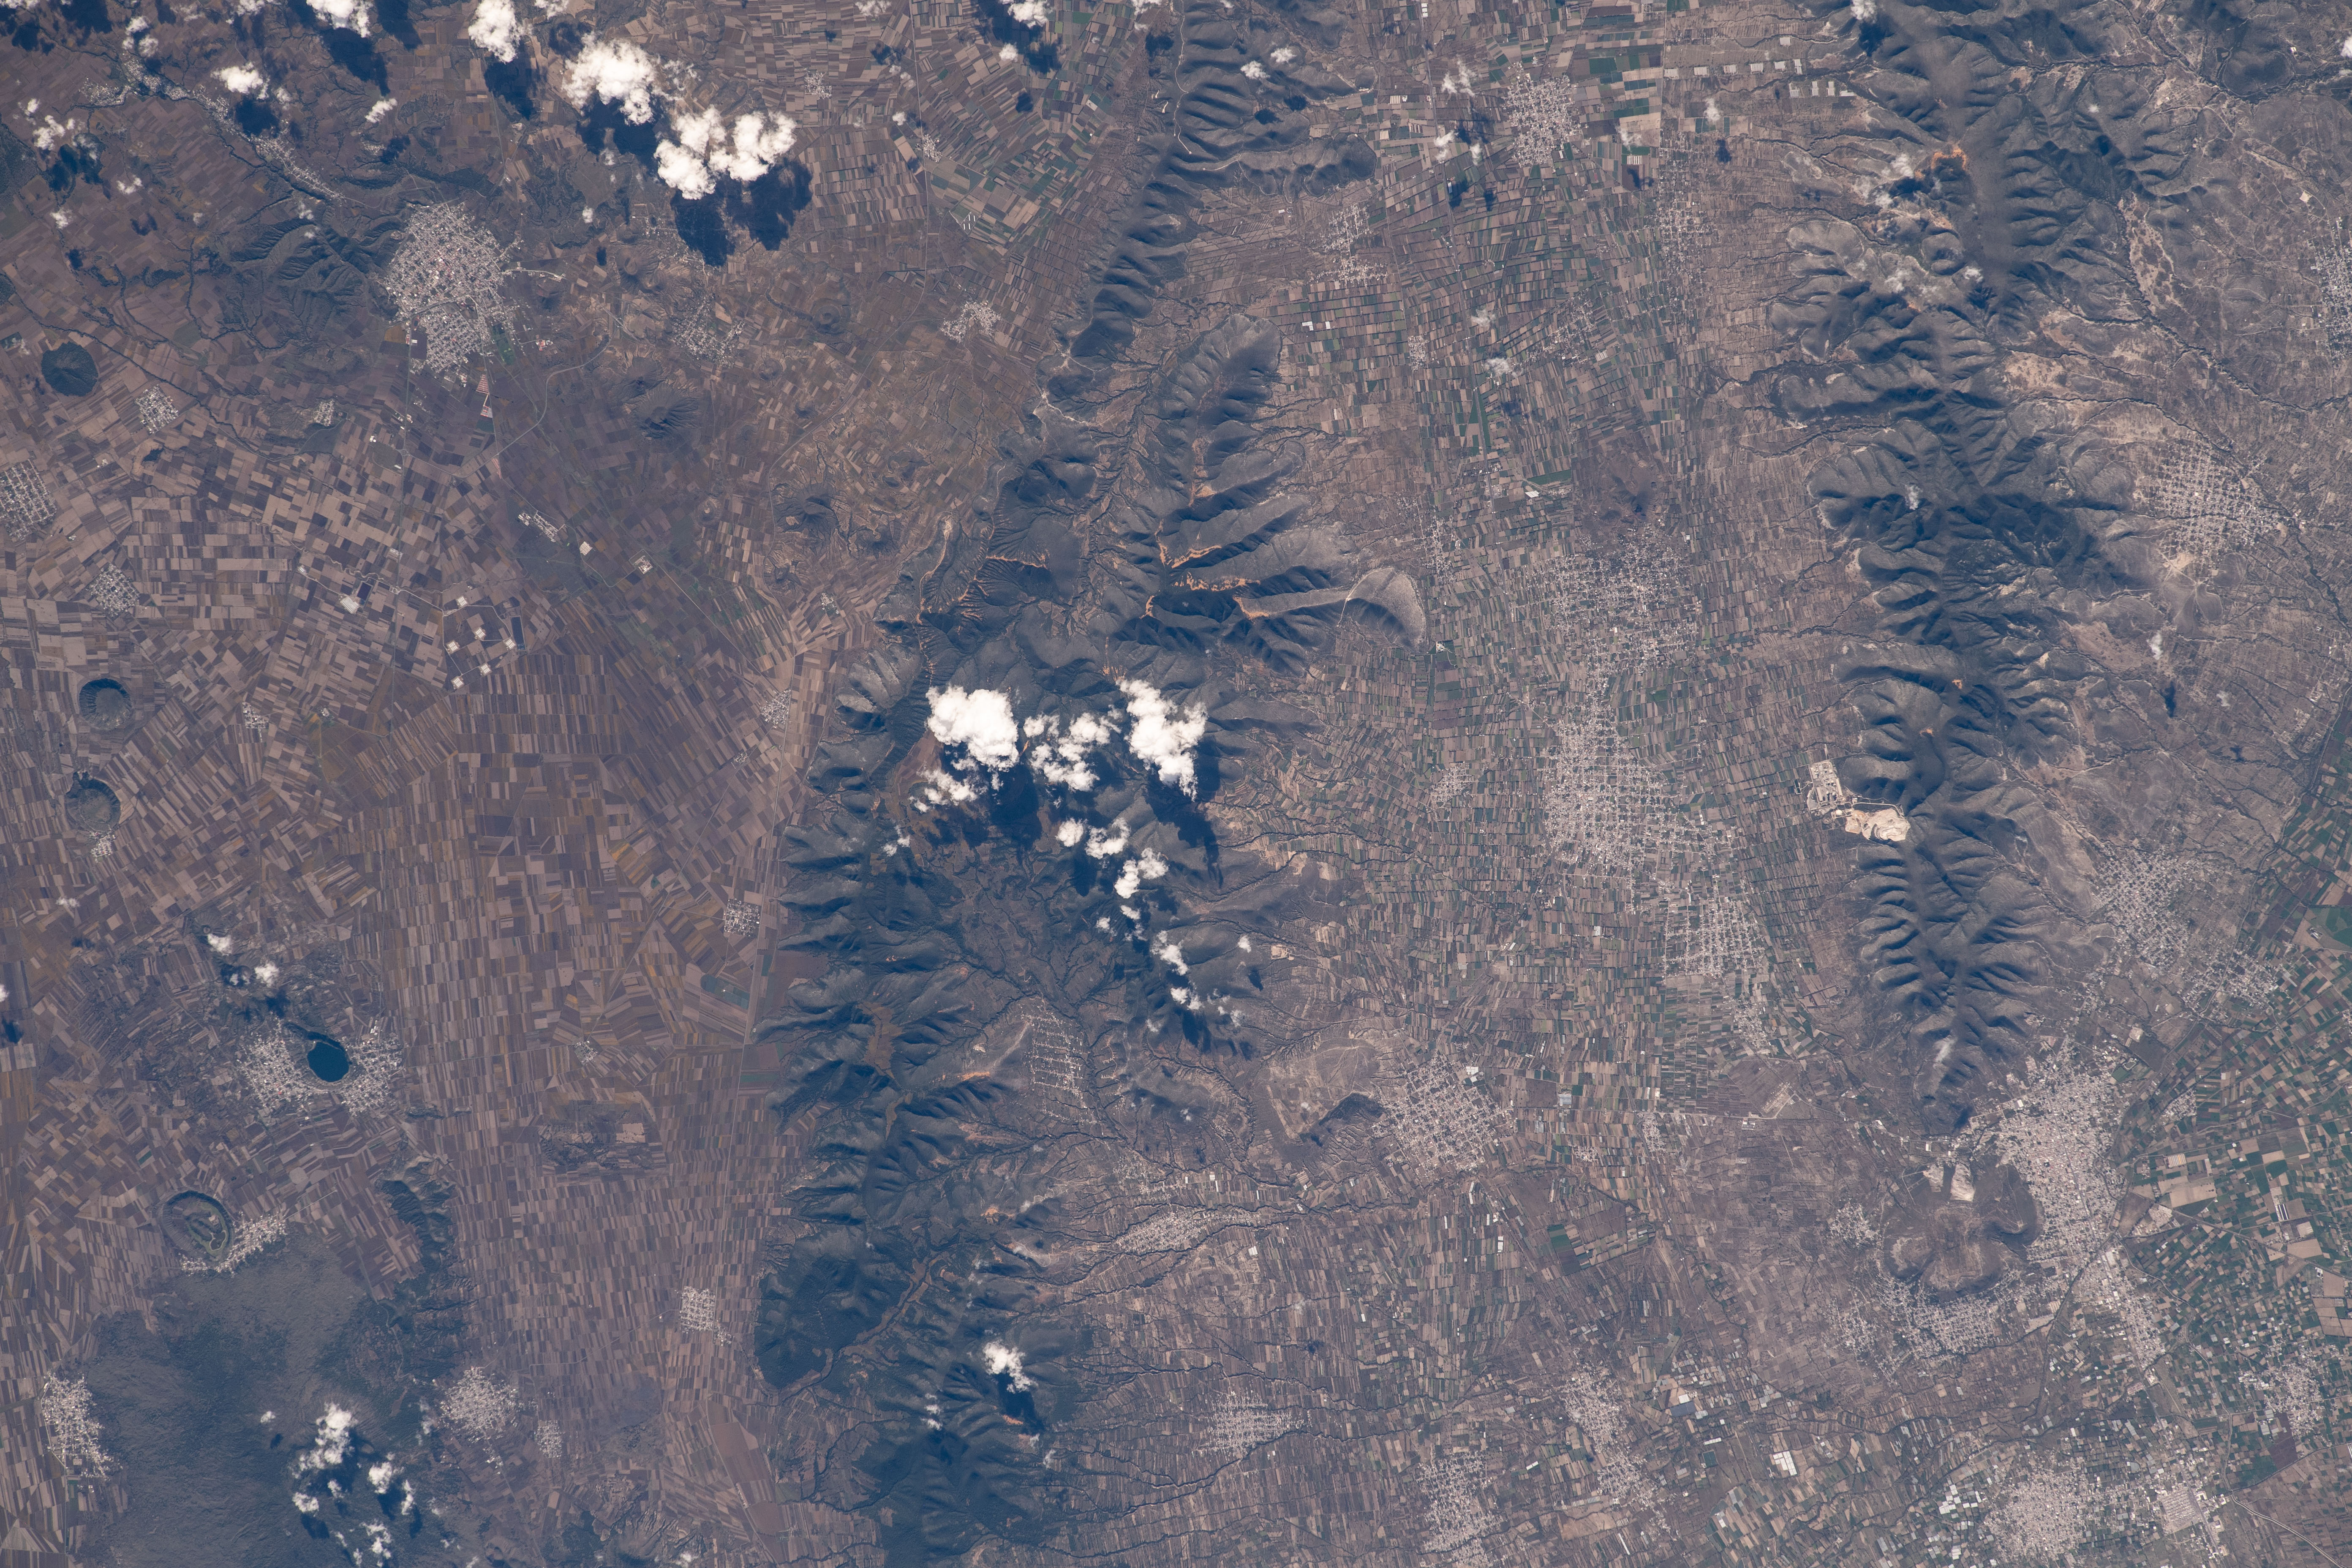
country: MEXICO
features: SAN MIGUEL XALTEPEC
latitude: 18.9
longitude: -97.6
